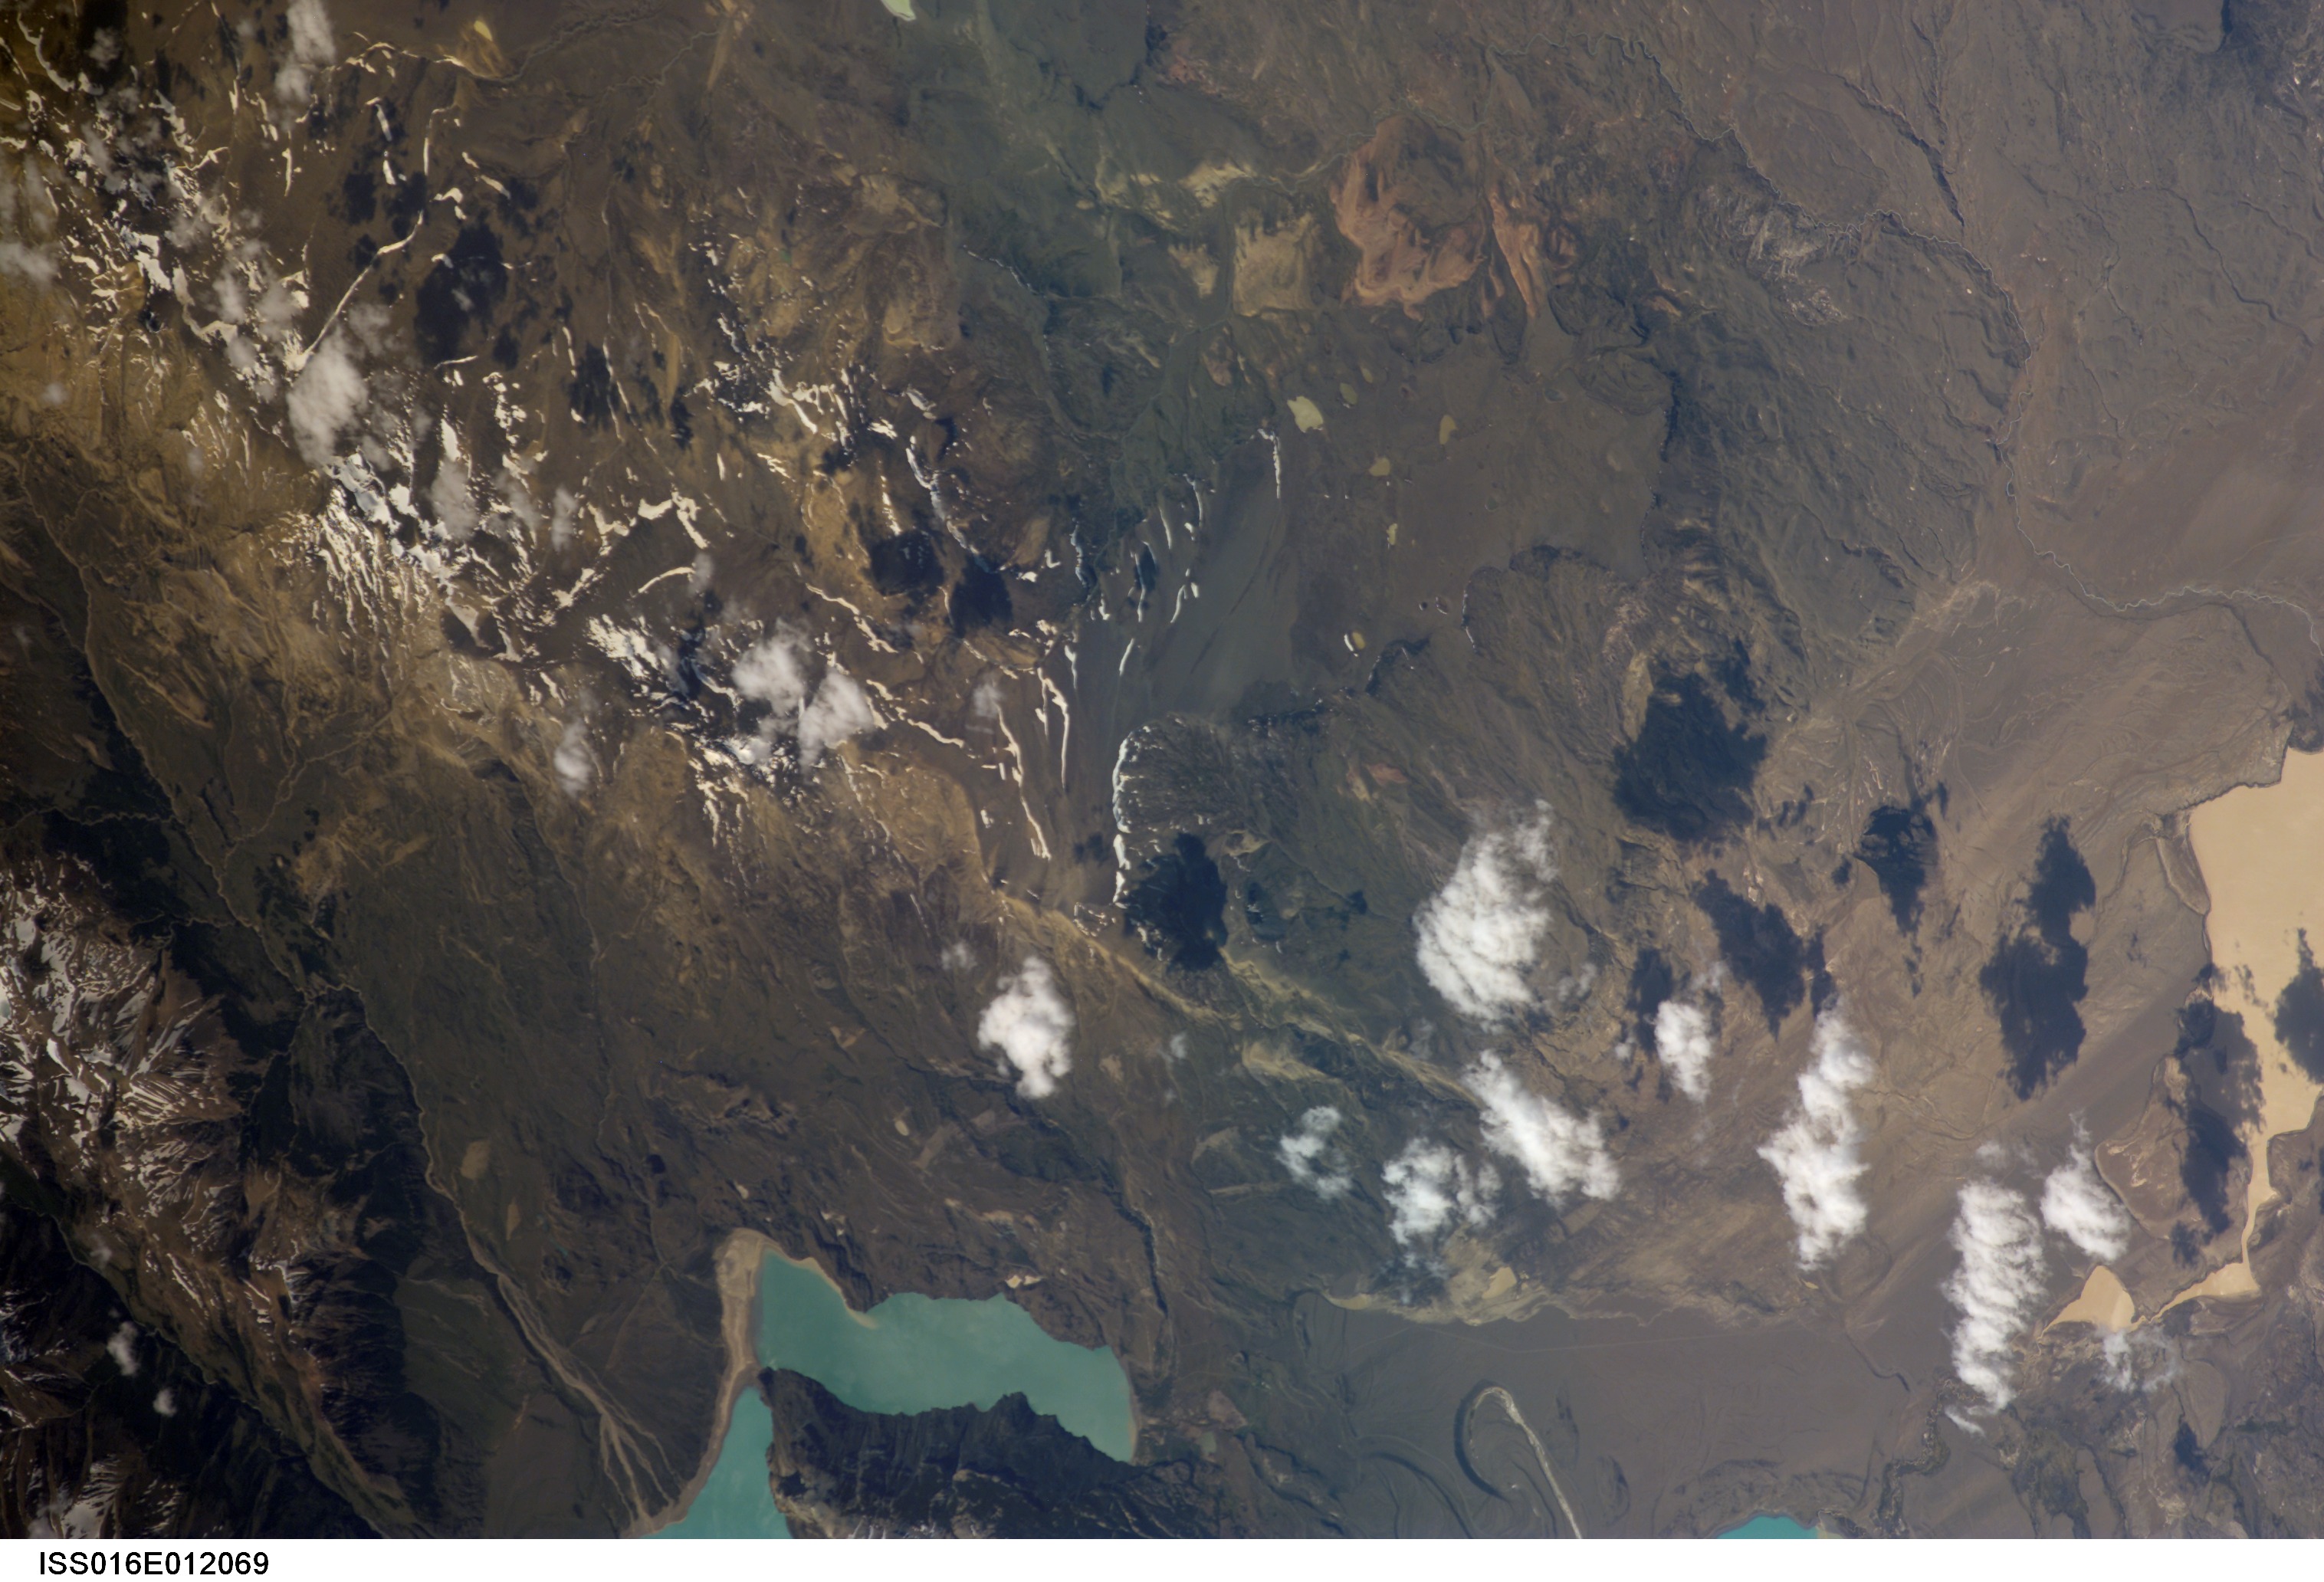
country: ARGENTINA
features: ANDES MTS.,E. LAKE SAN MARTIN
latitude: -49.0
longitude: -72.1
